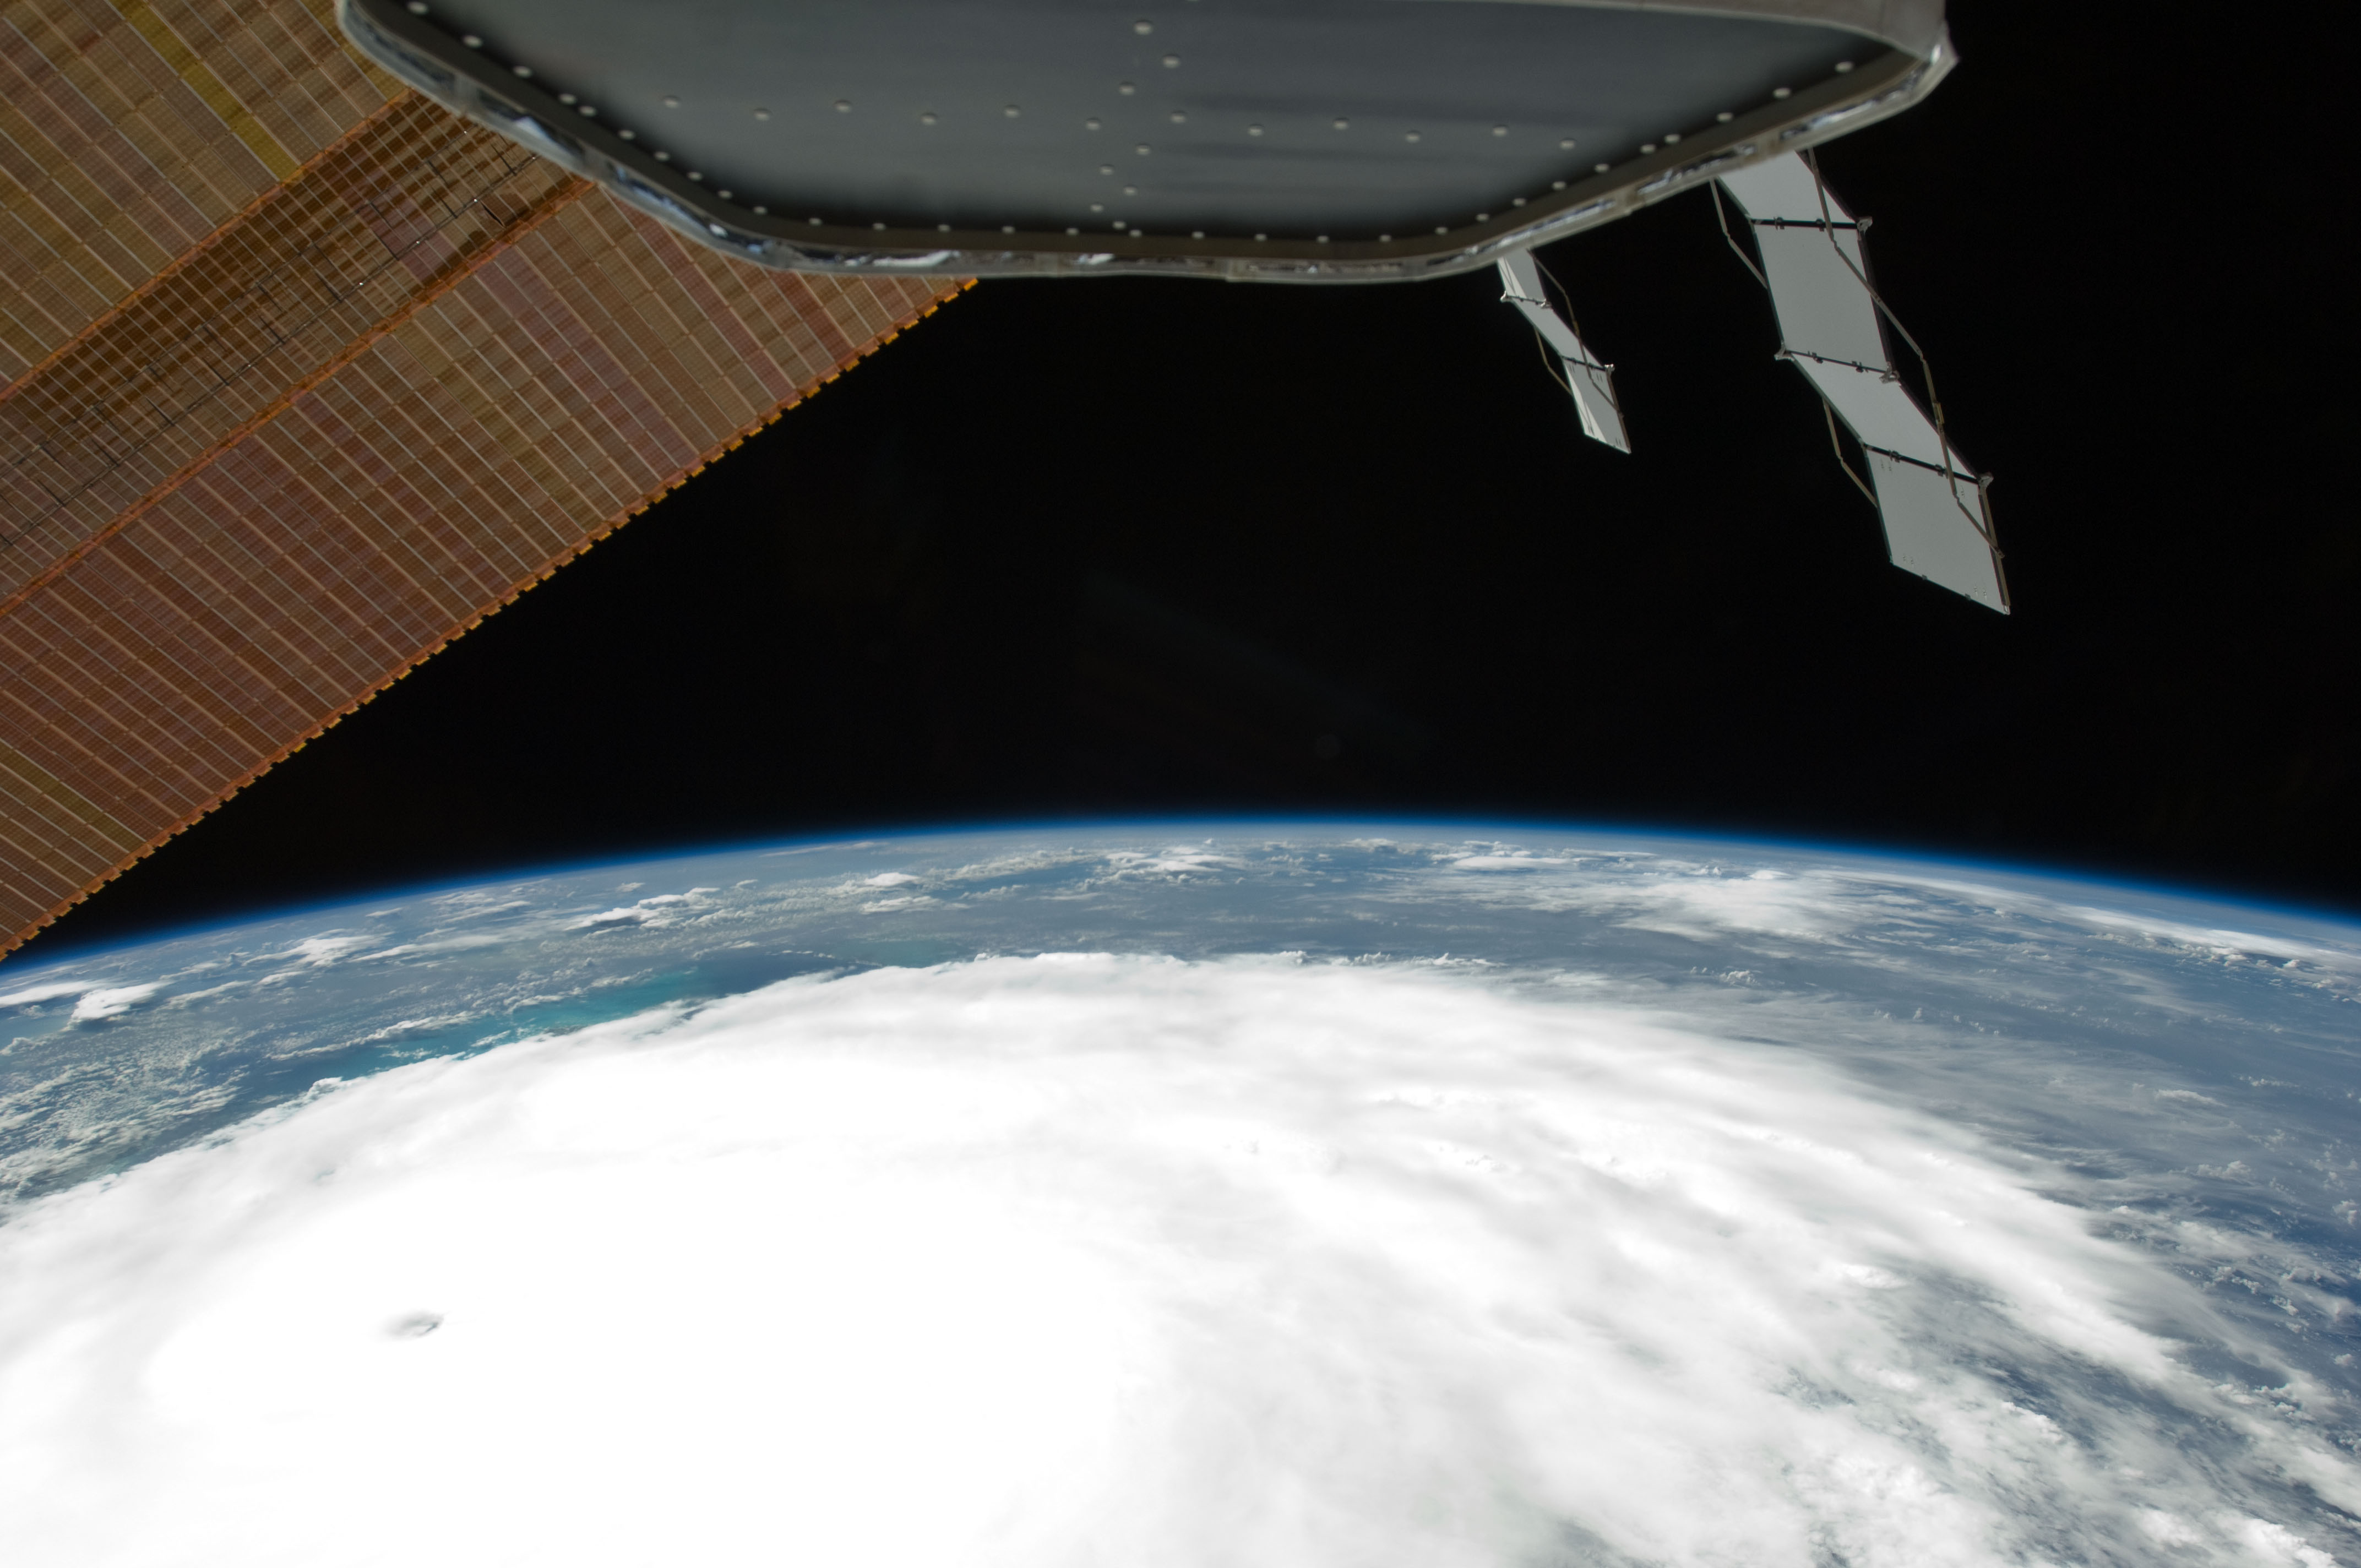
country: BAHAMAS
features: PAN-HURRICANE IRENE, EYE, ATLANTIC O., STORM BANDS, ISS
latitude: 23.5
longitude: -74.5
